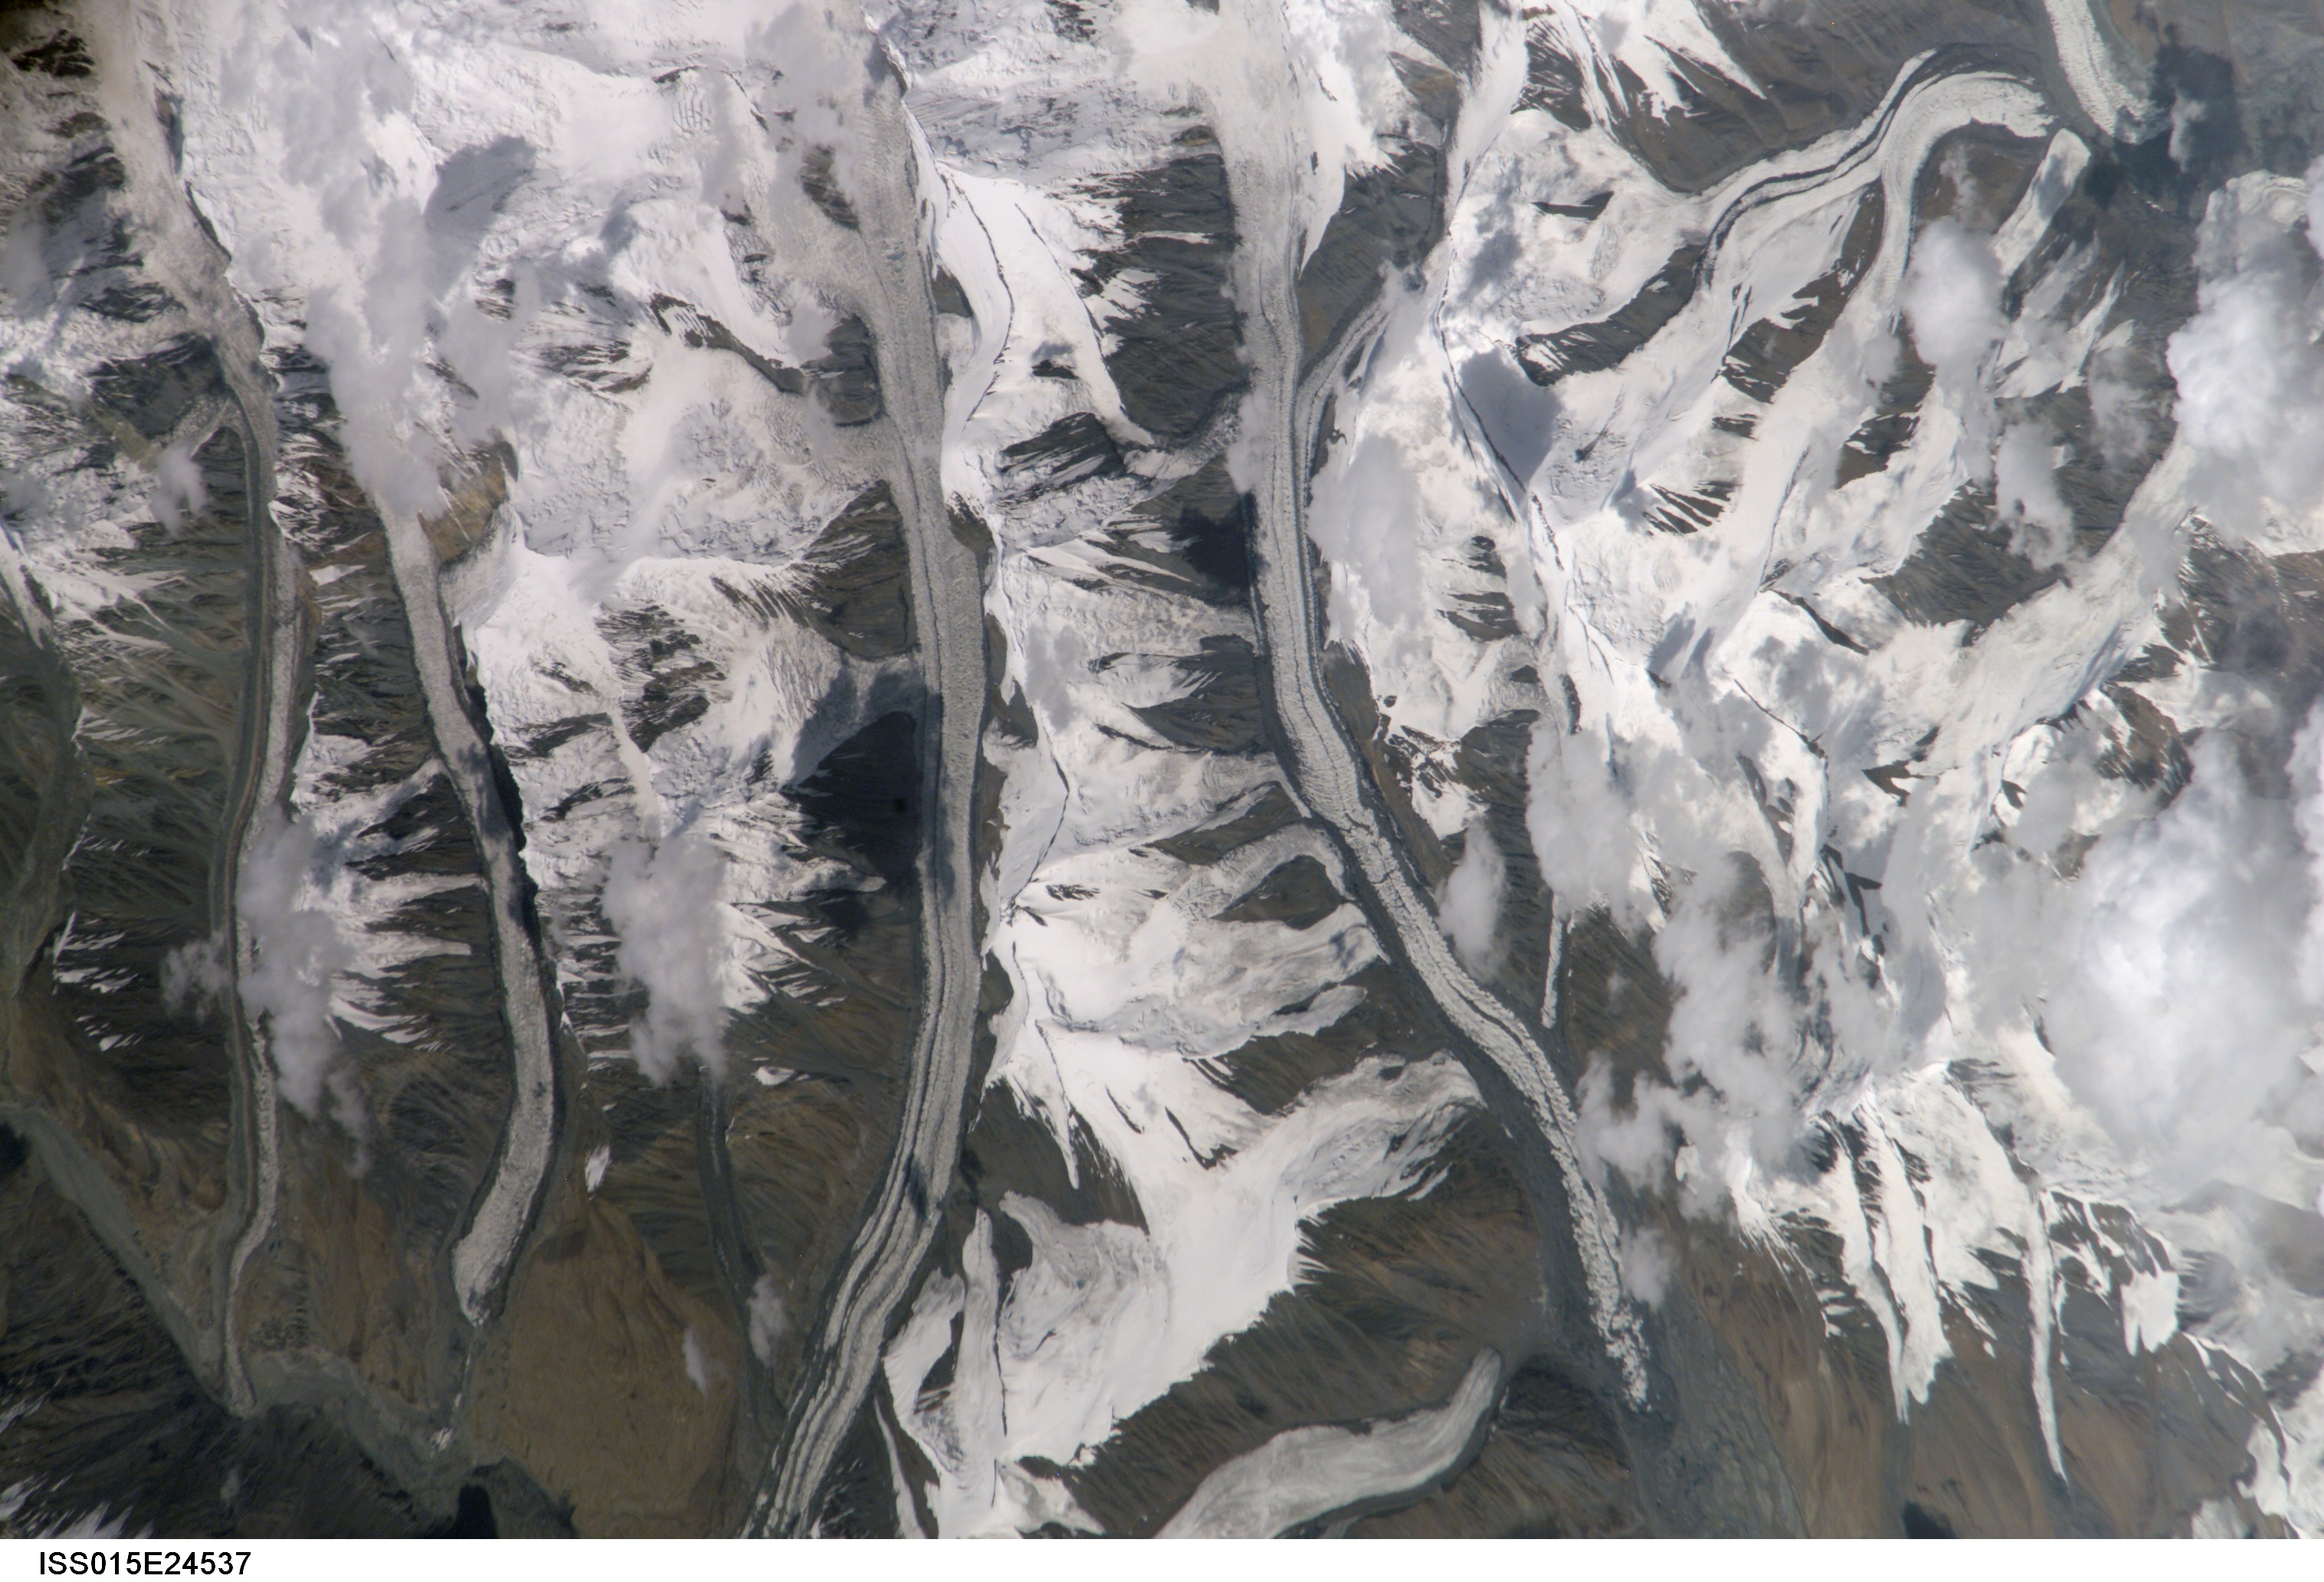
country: TAJIKISTAN
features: ALTAI RANGE, VALLEY GL., SNOW
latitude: 39.3
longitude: 73.0
